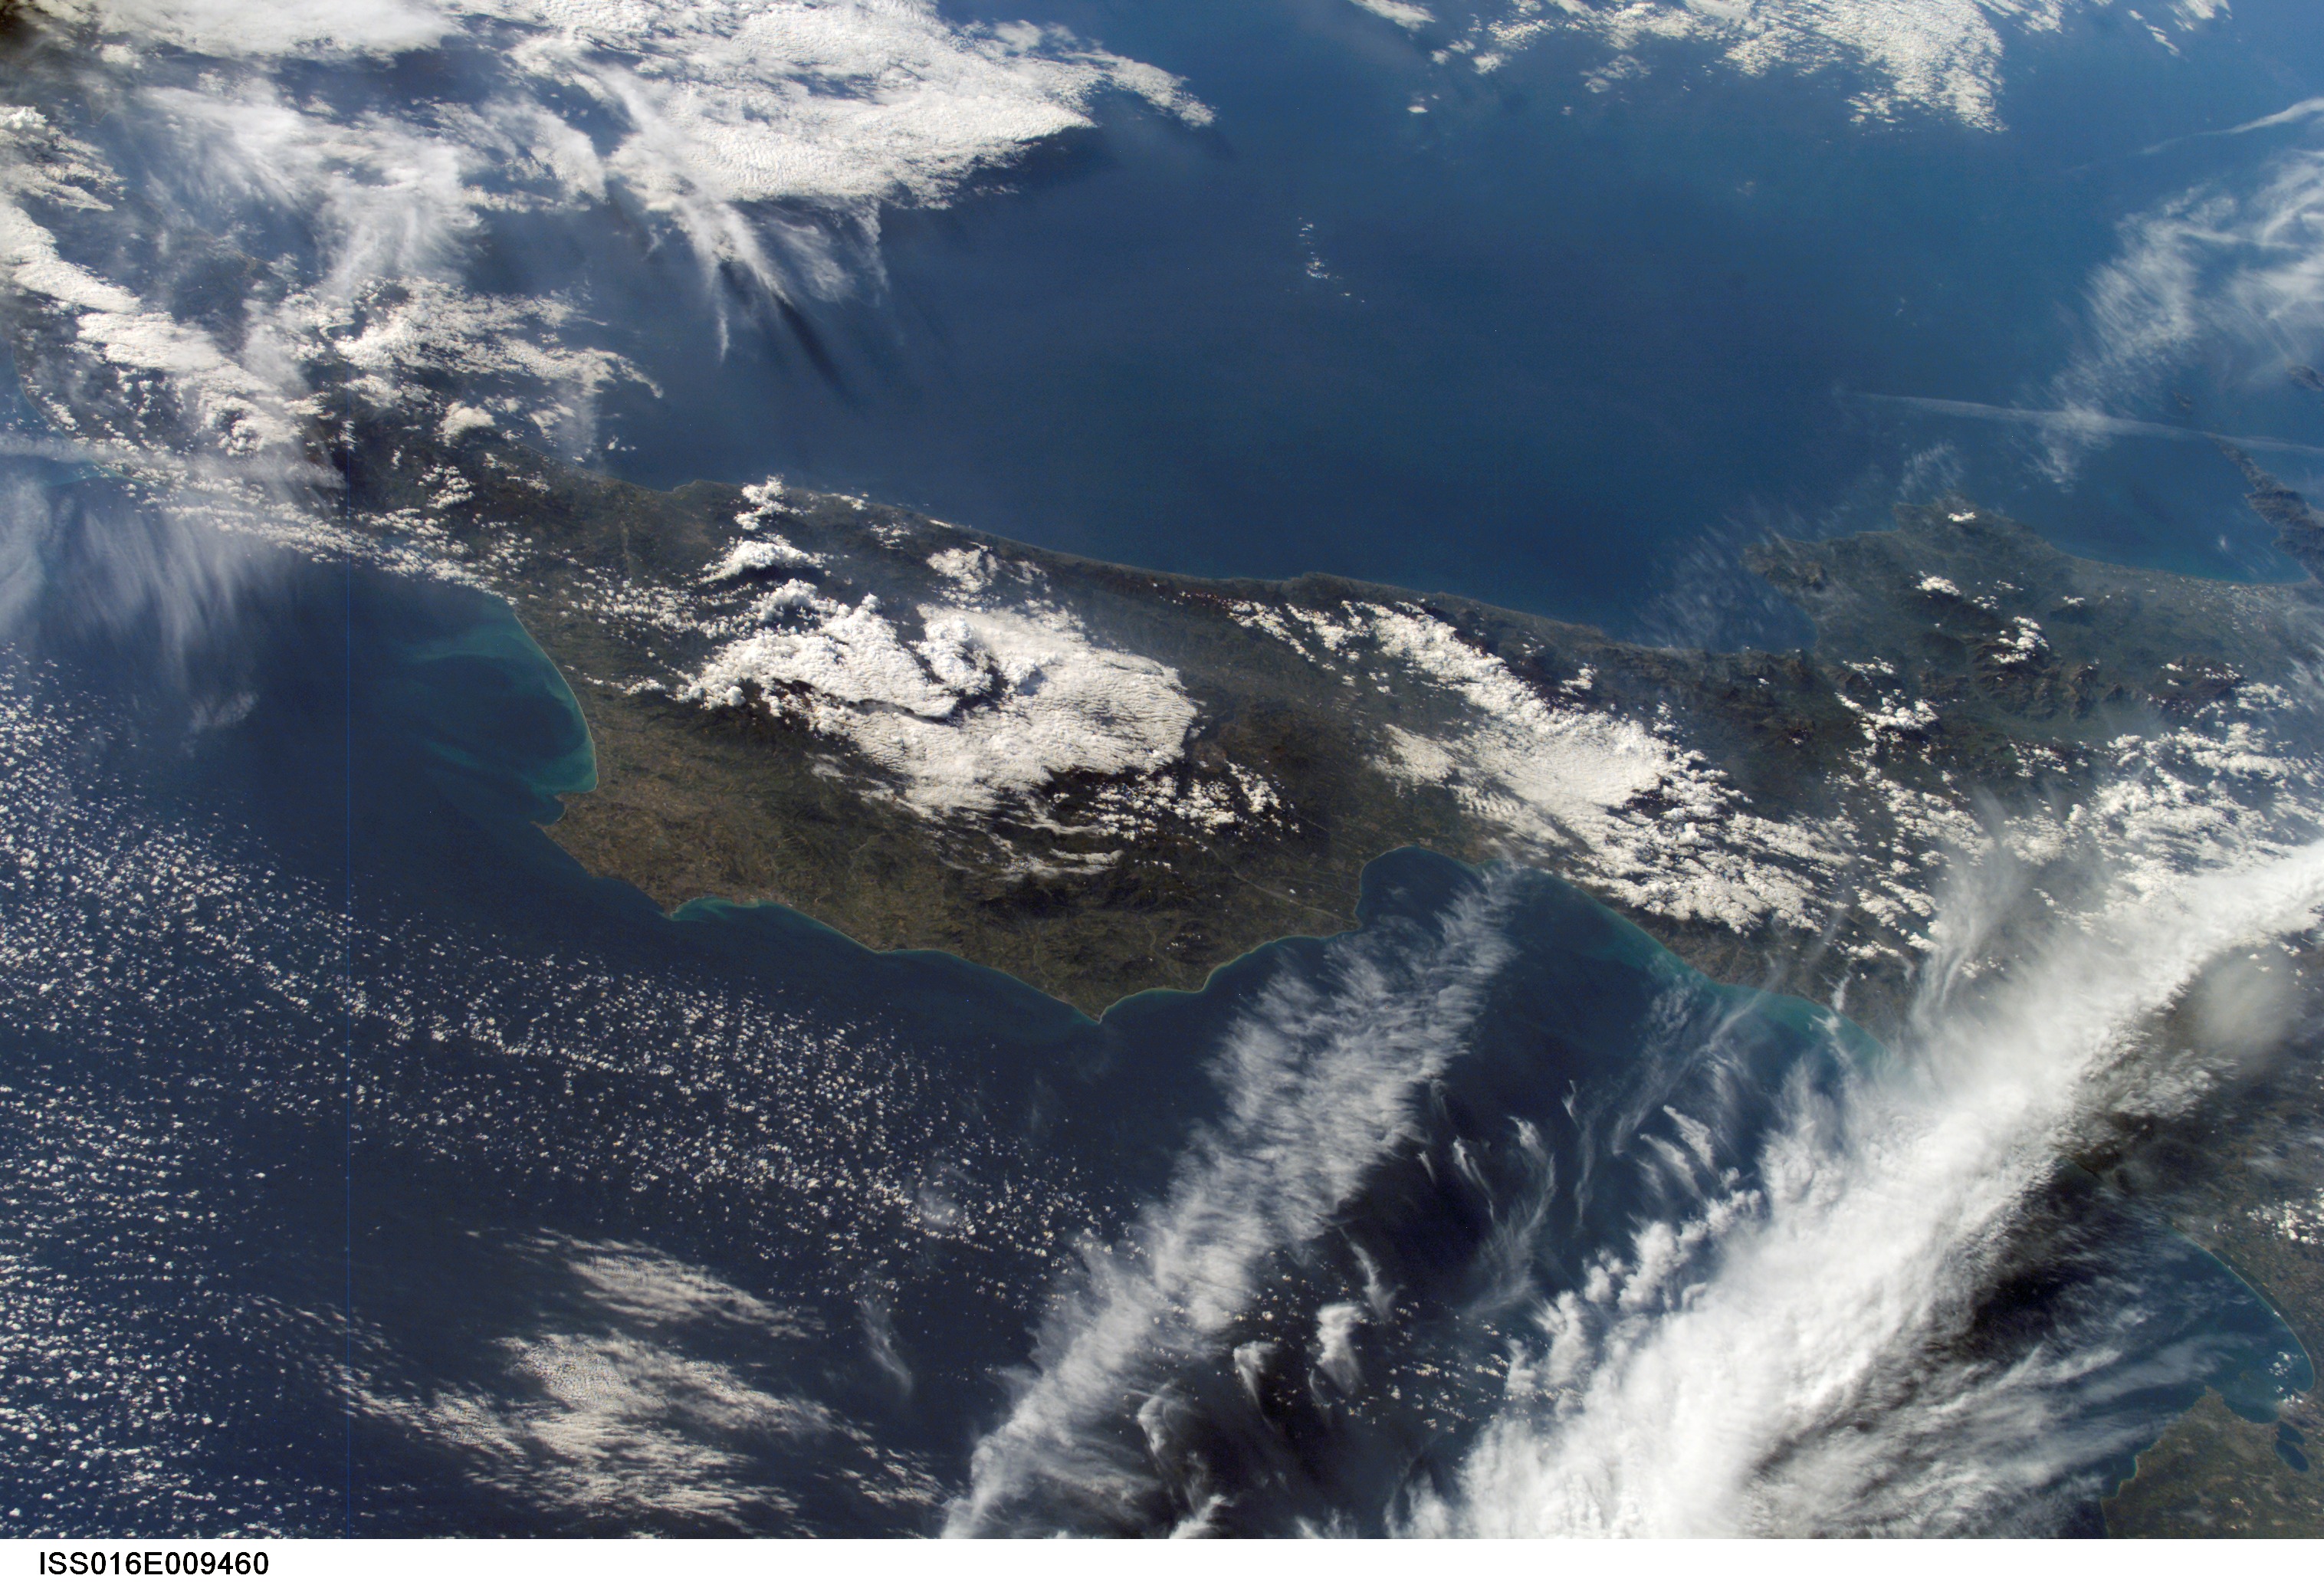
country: ITALY
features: PAN-S. ITALY, GULF OF TARANTO
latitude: 39.0
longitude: 16.0
